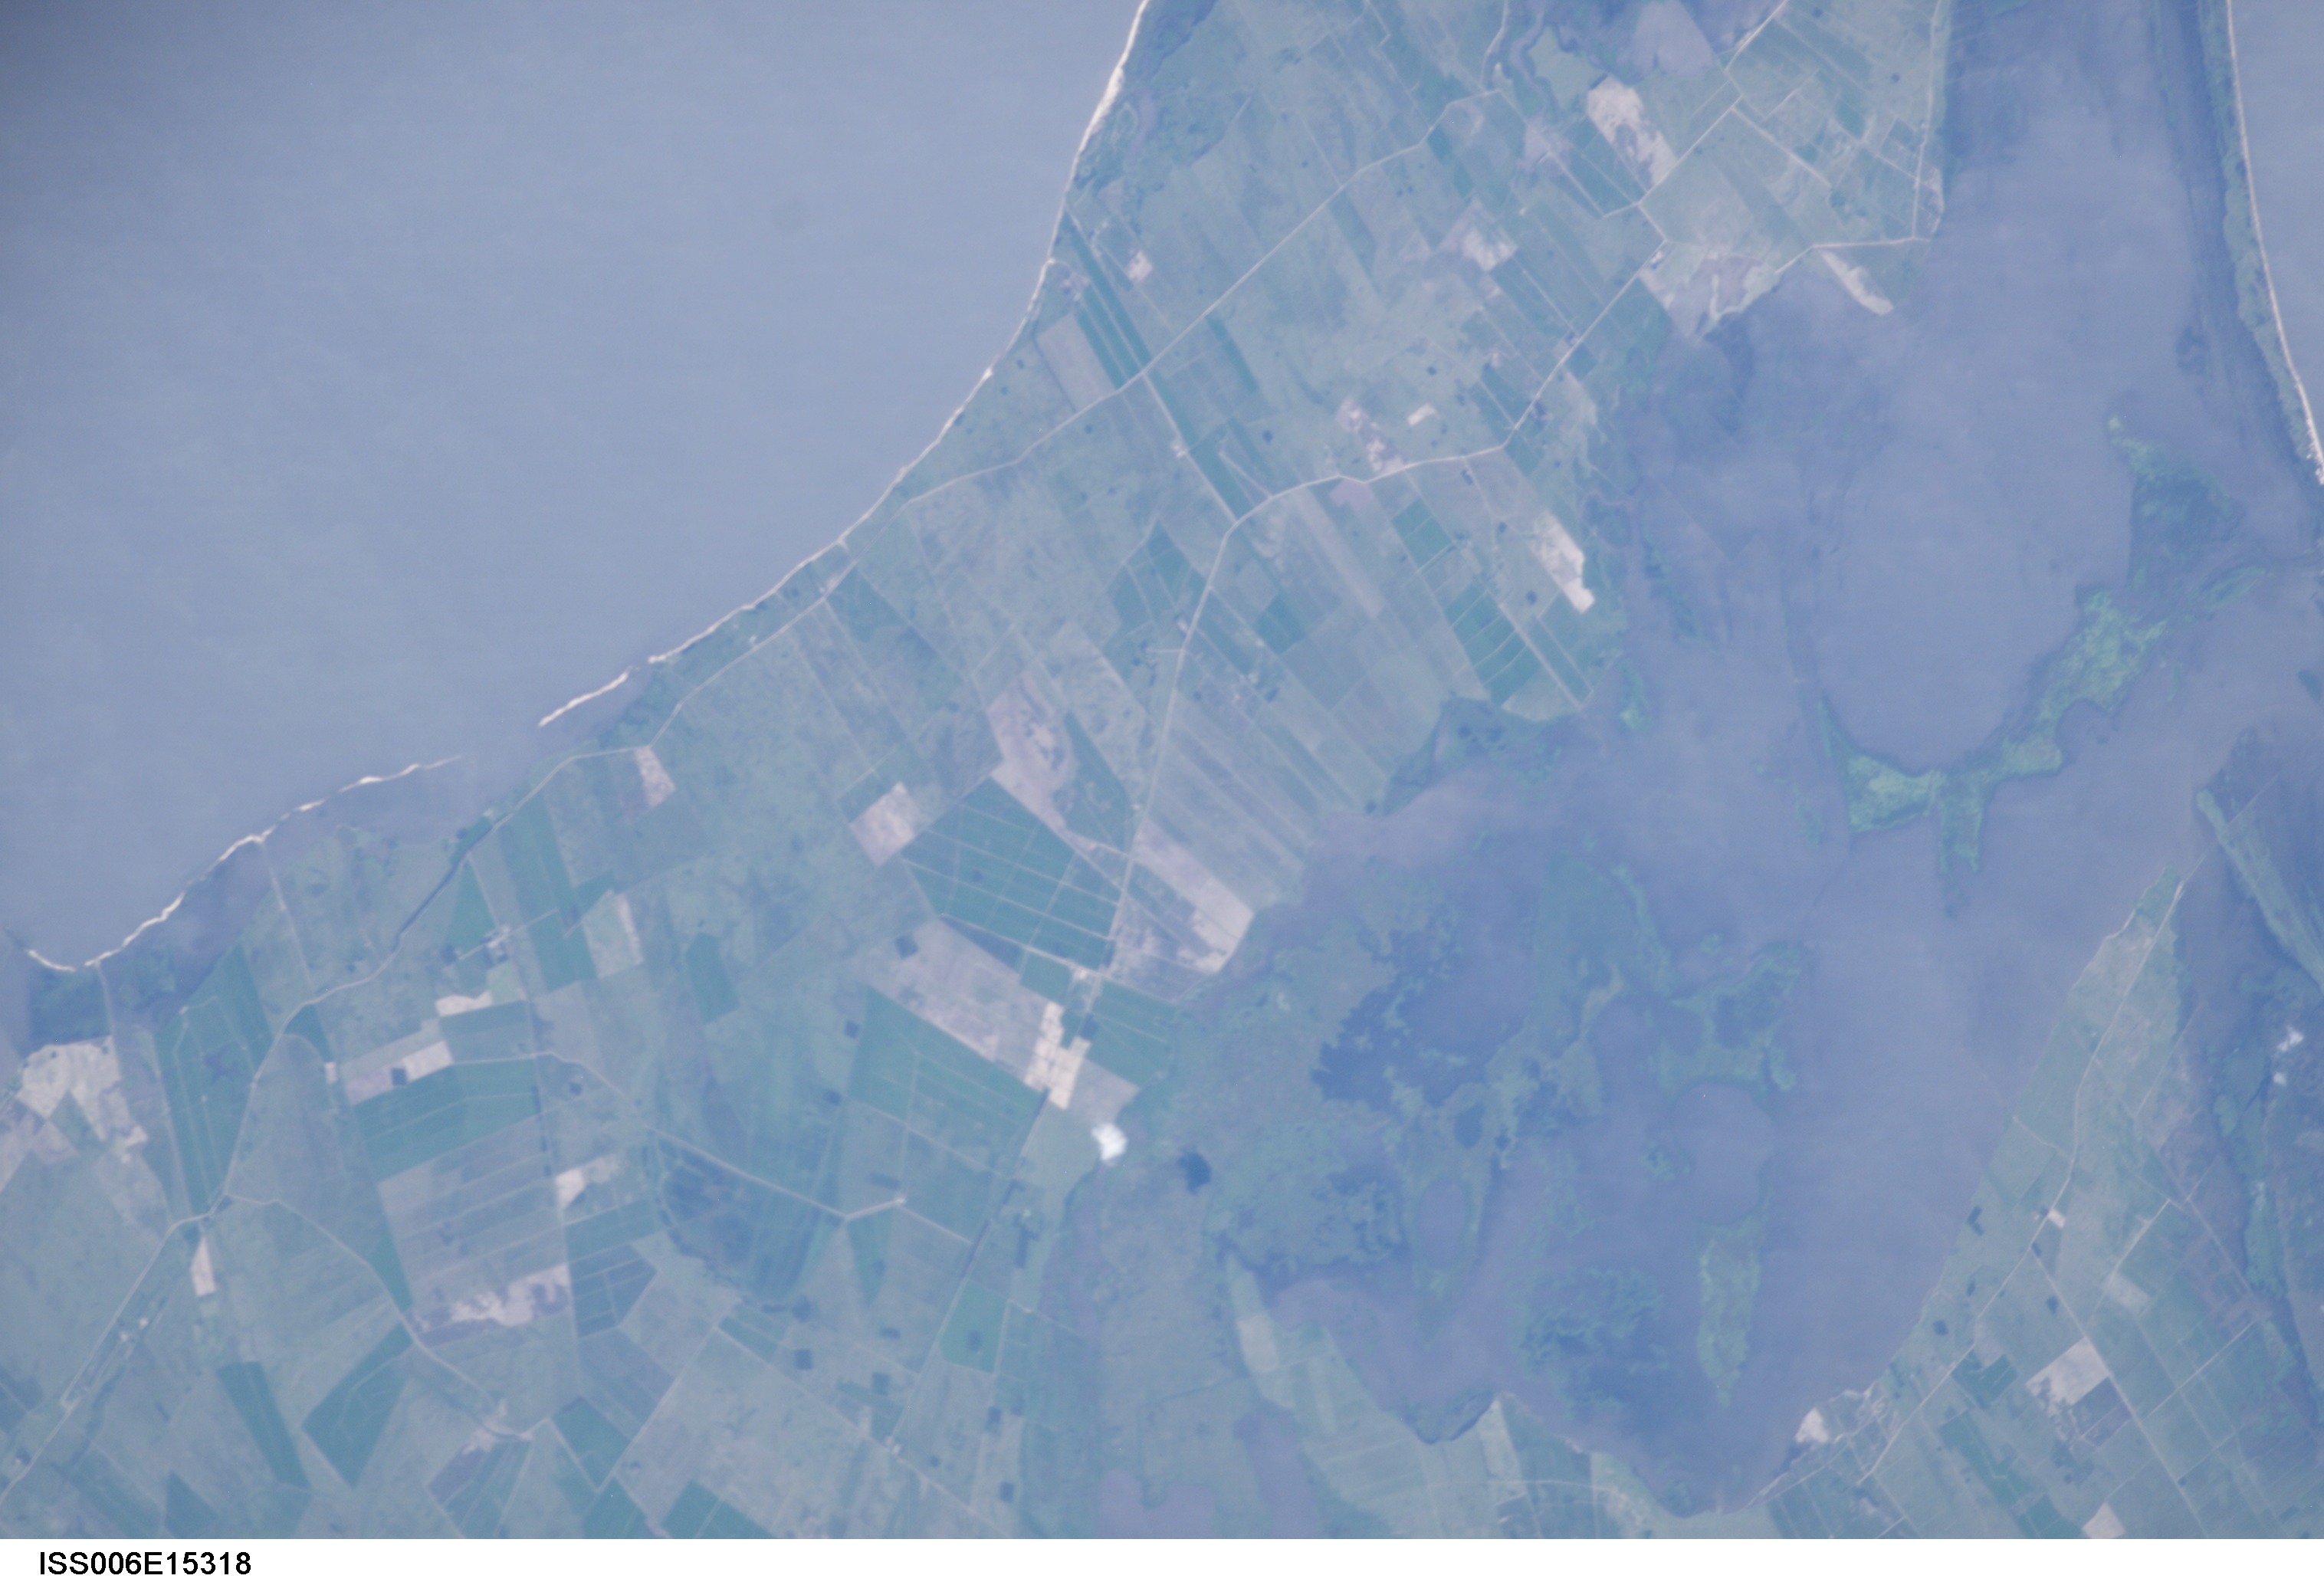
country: BRAZIL
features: SOUTHEAST SHORELINE, LAKE MIRIM, AGR.
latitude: -33.0
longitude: -53.0
